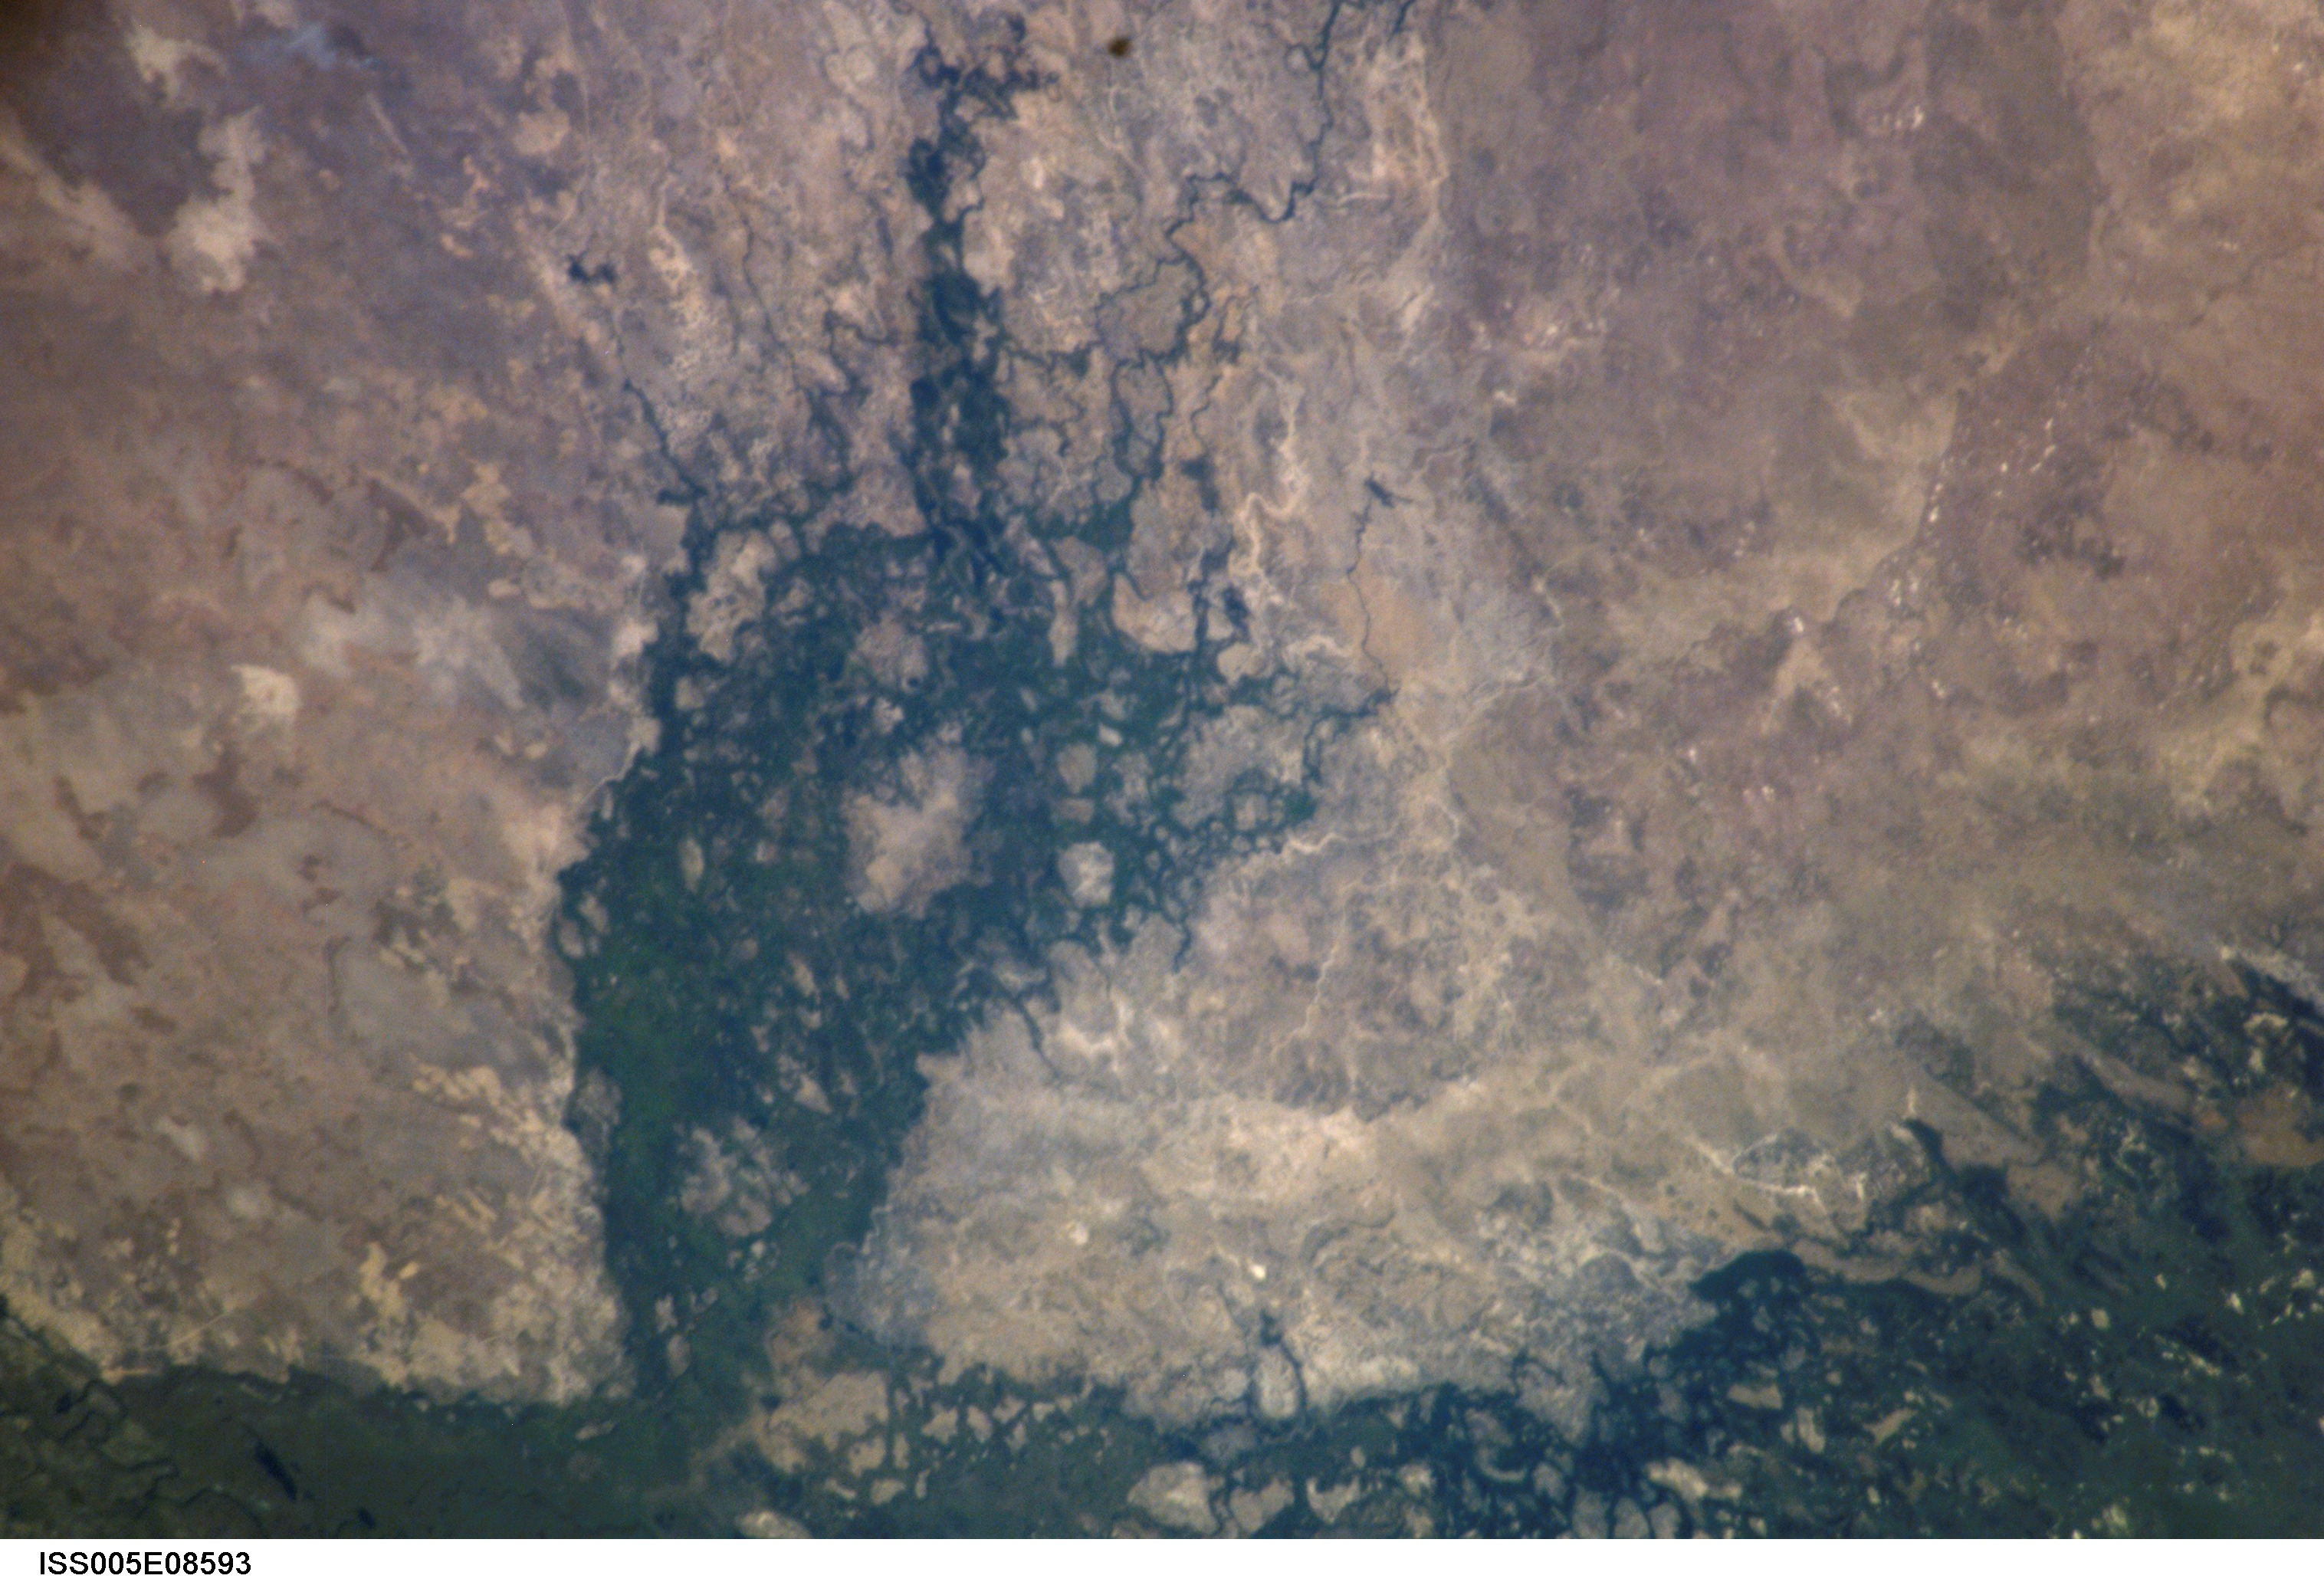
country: BOTSWANA
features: OKAVANGO DELTA, MAKWEGANA
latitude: -18.8
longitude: 22.9
